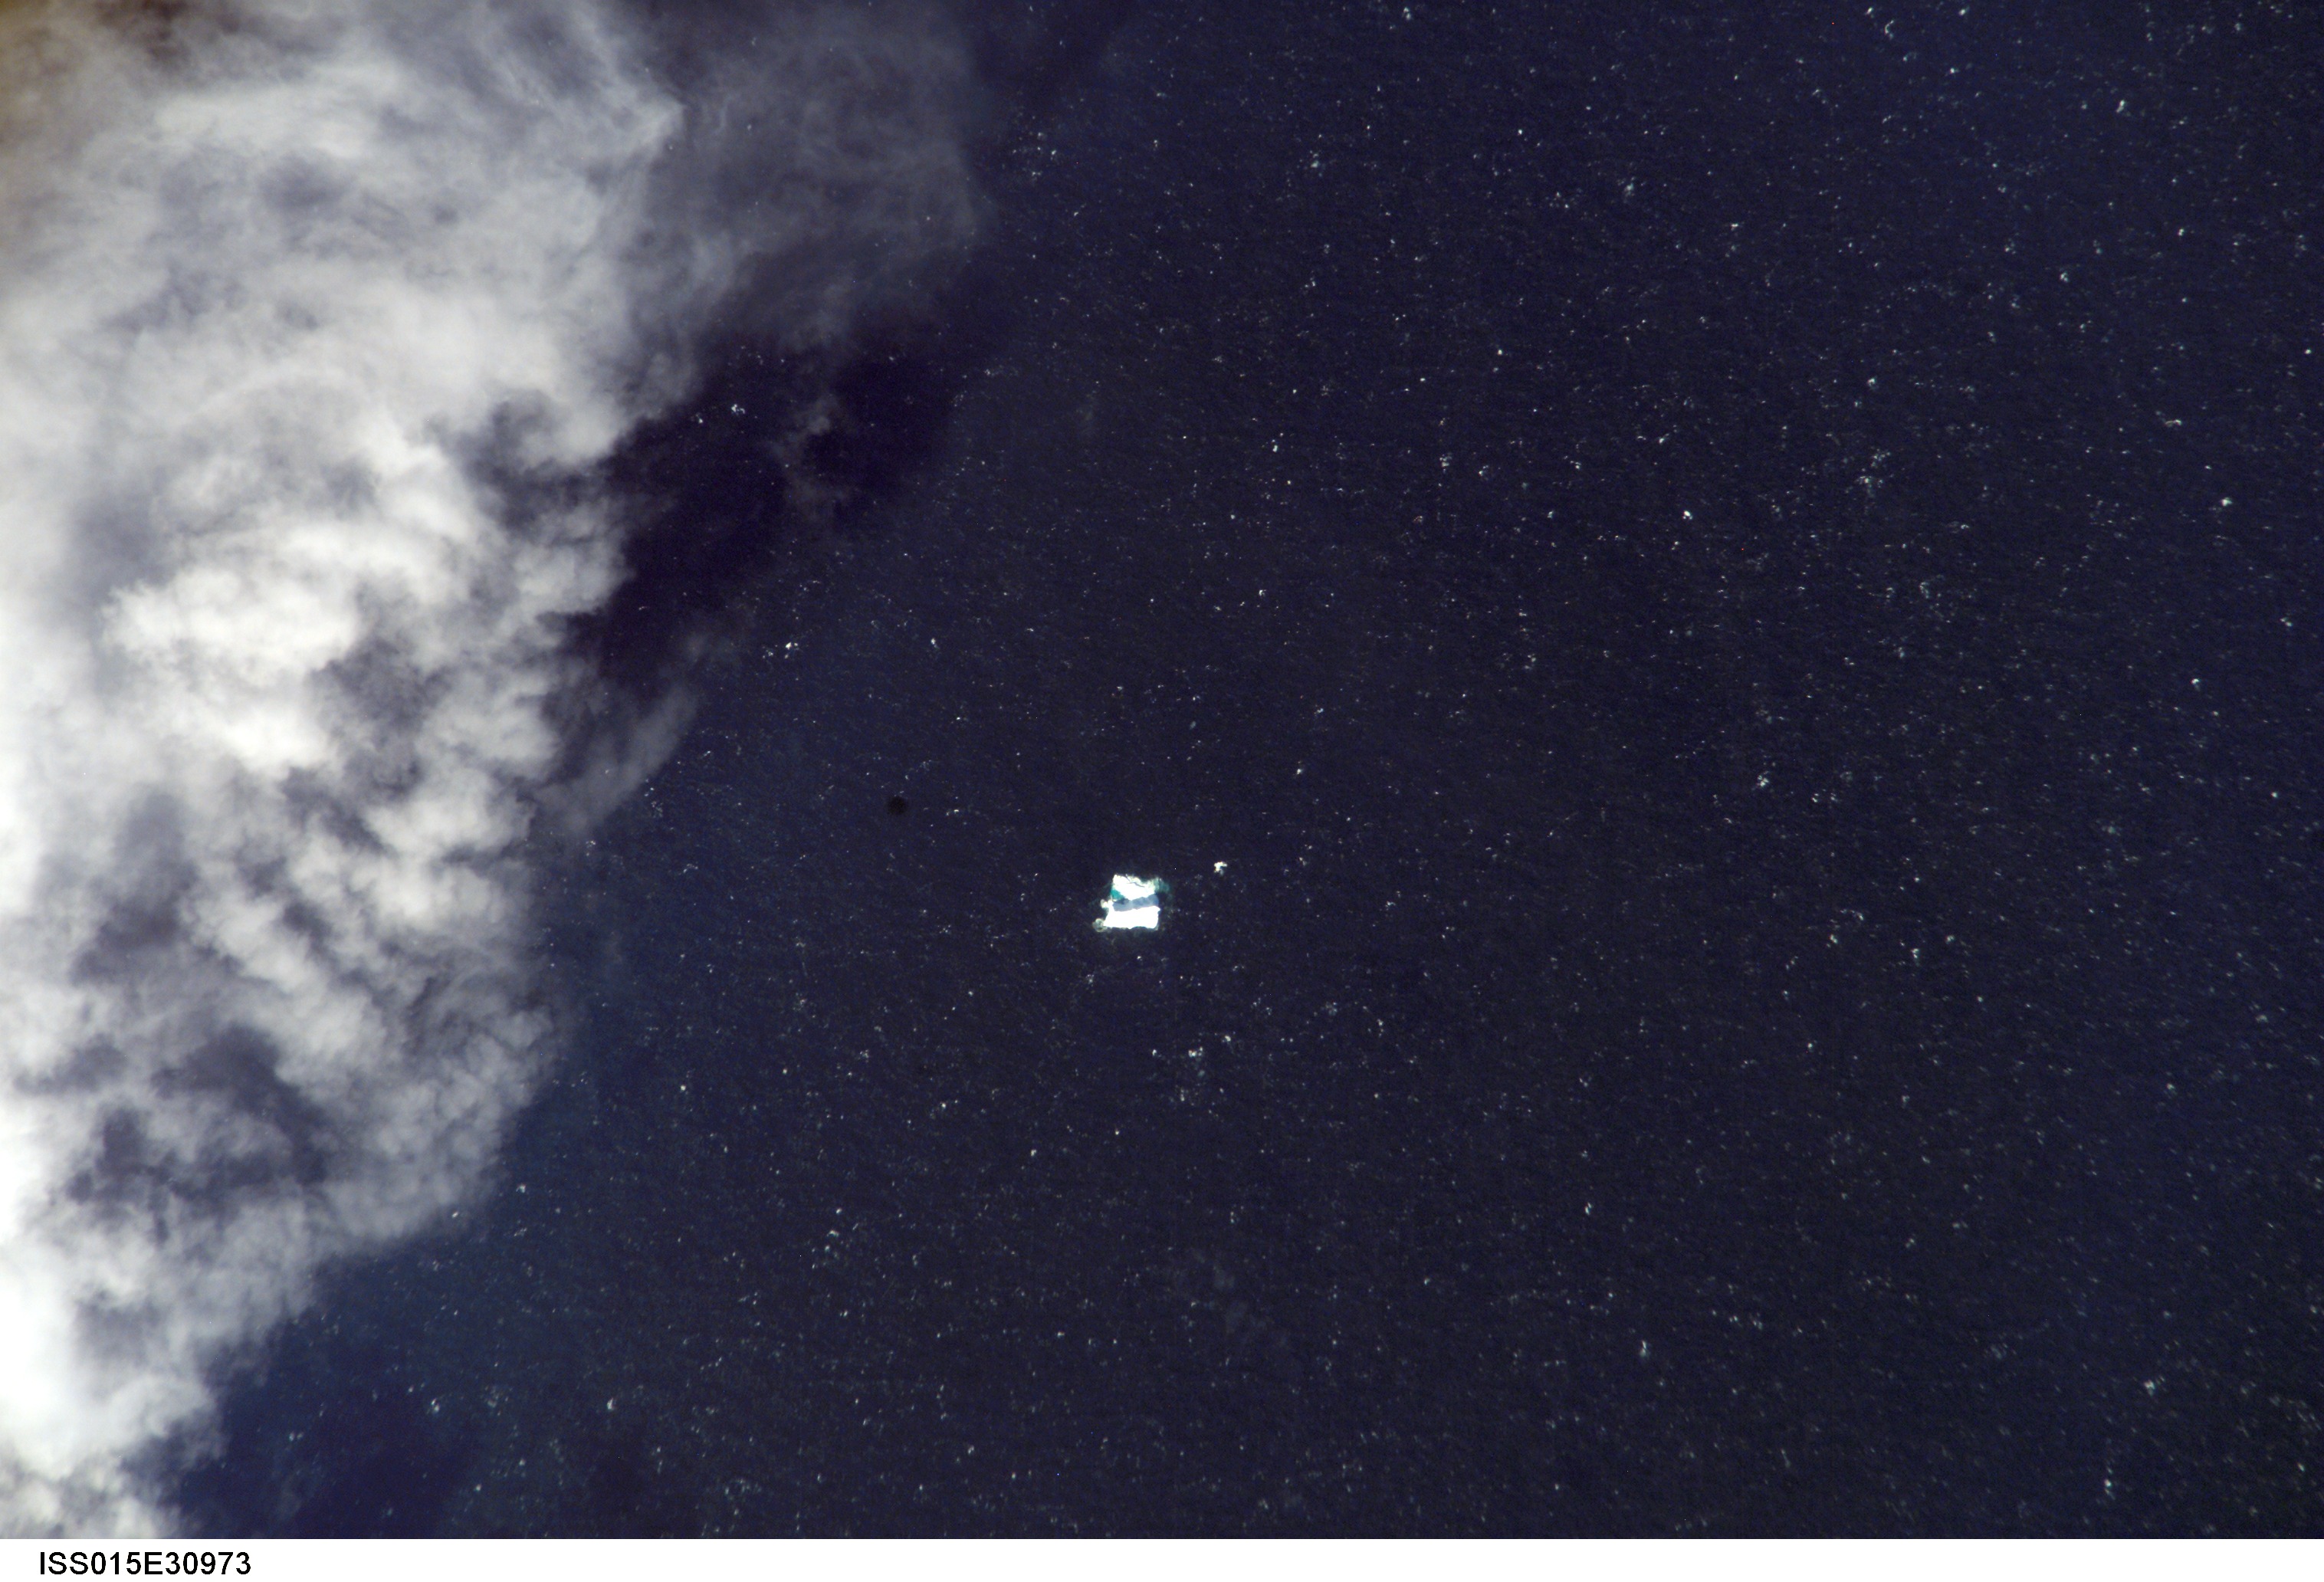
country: ATLANTIC OCEAN
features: SEA SURFACE, ICEBERG, WAVES
